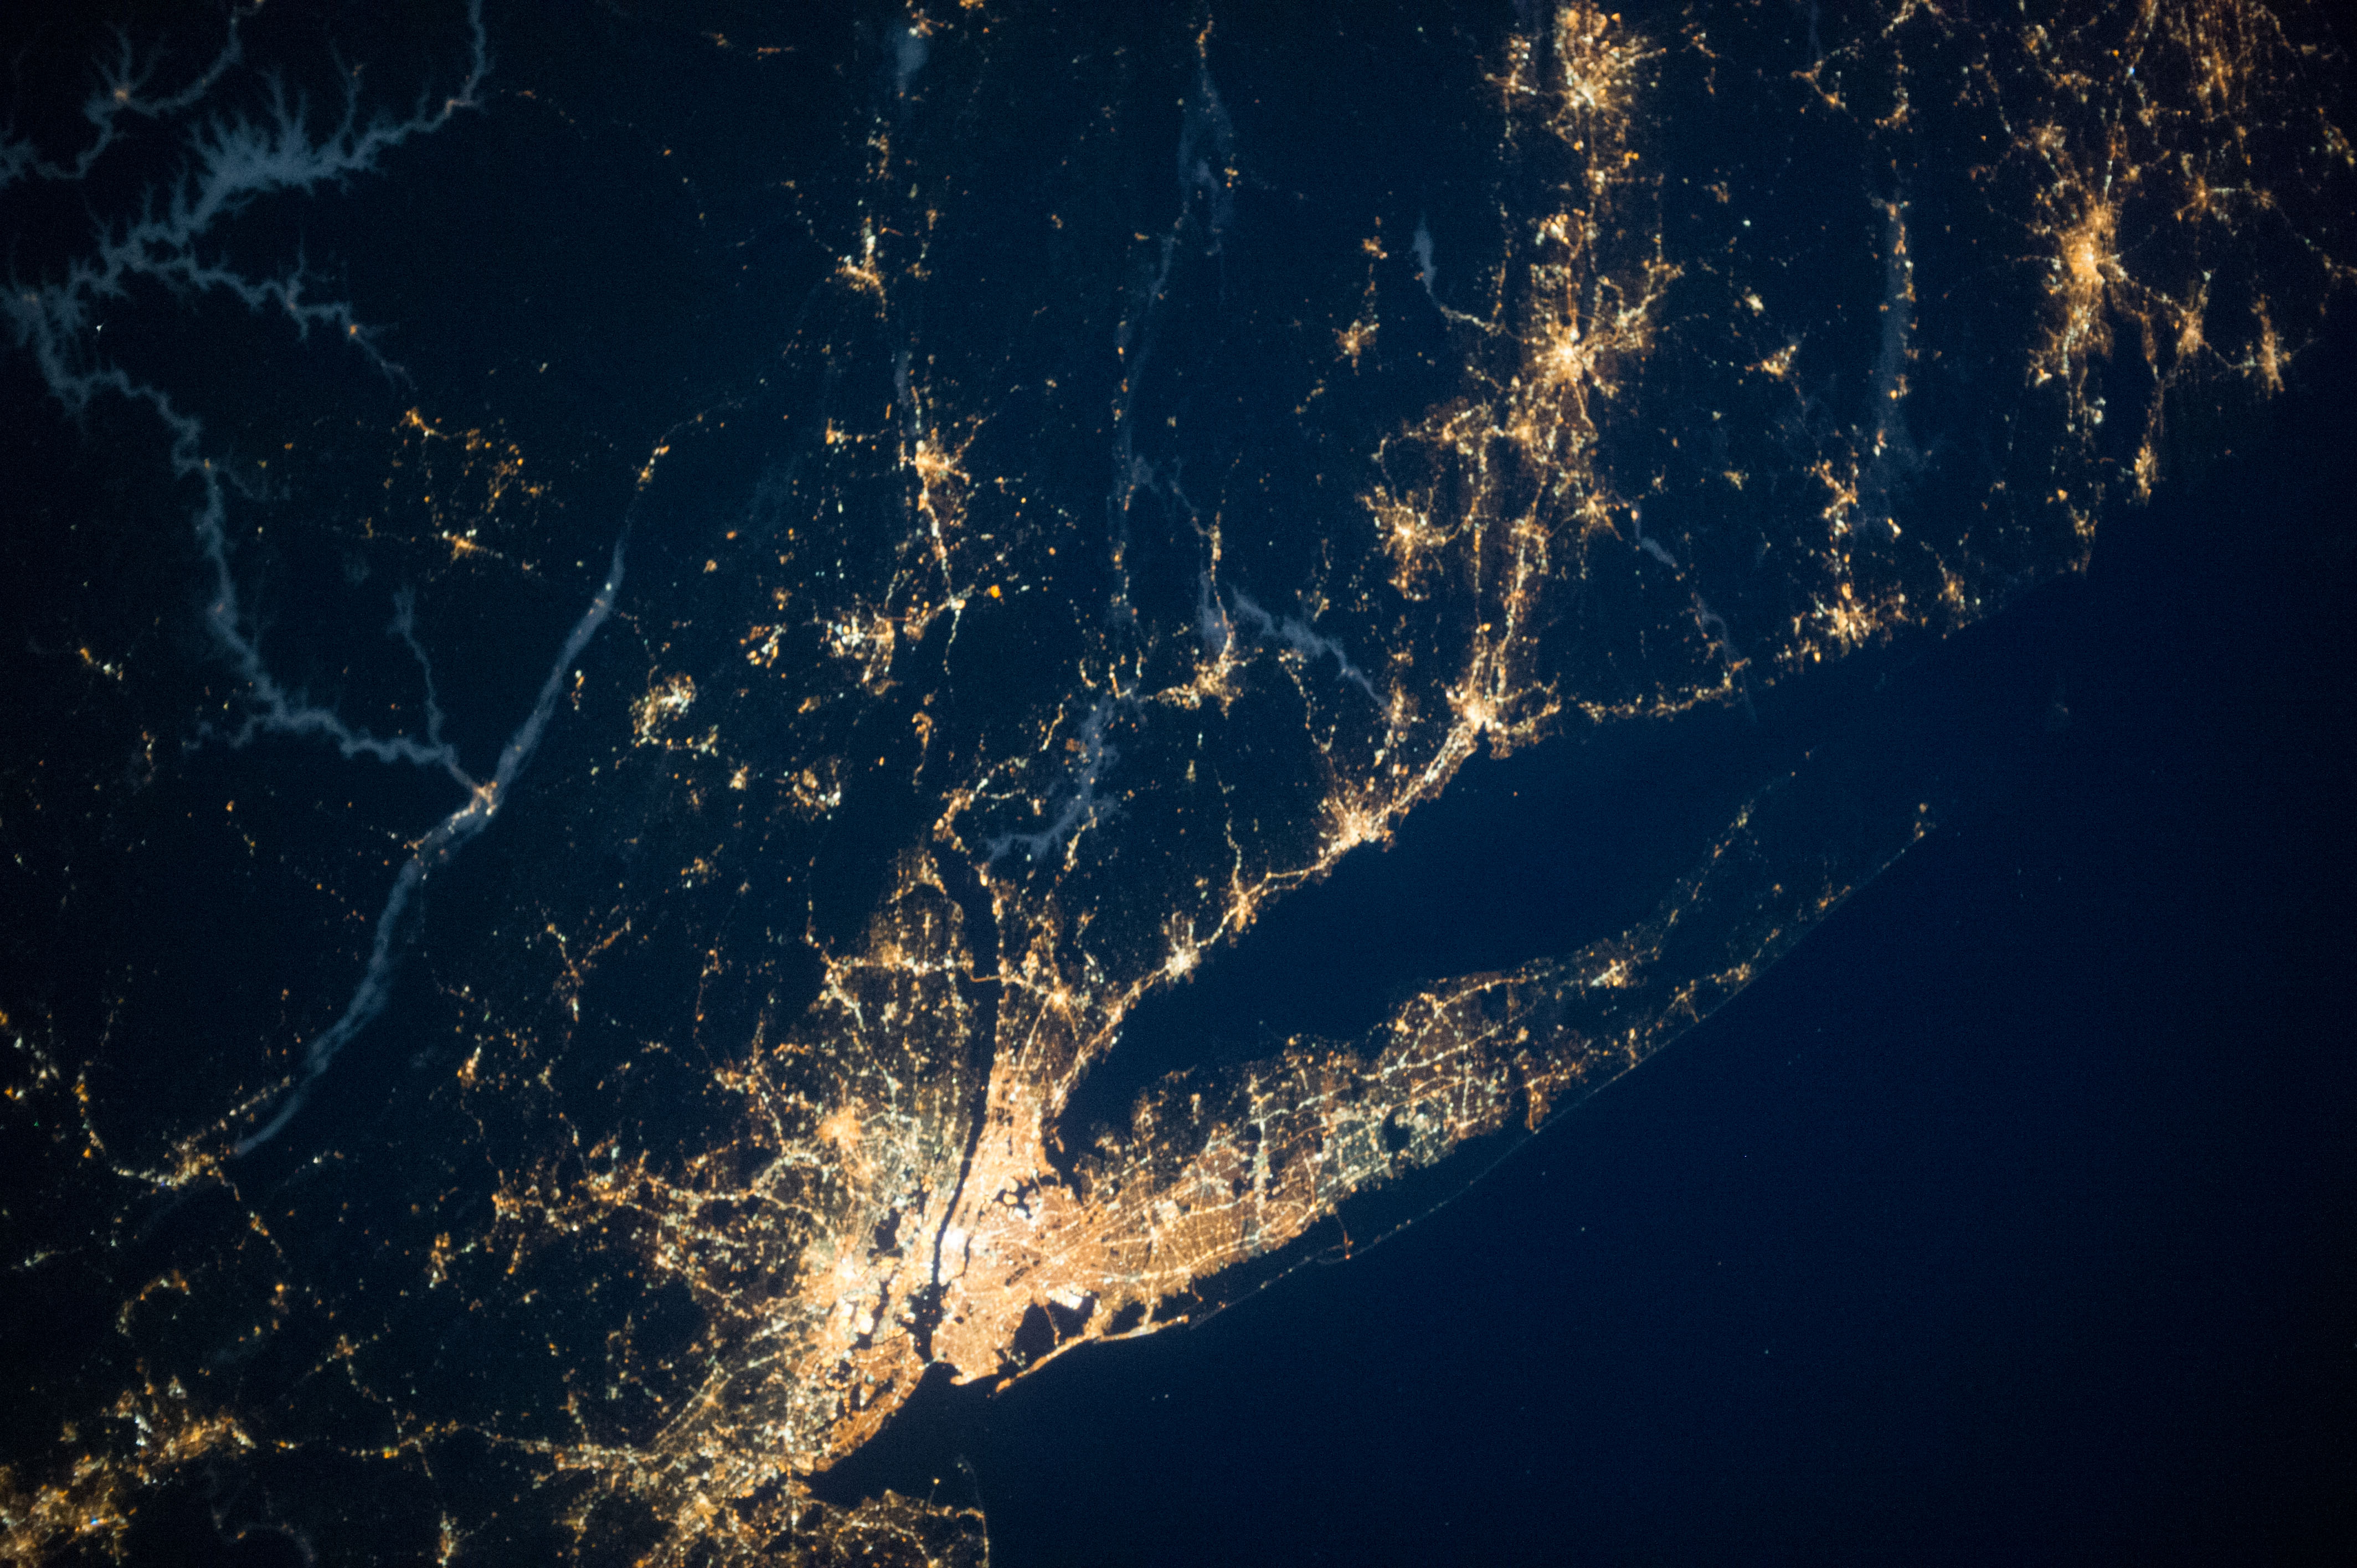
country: USA-CONNECTICUT
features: NEW YORK-LONG ISLAND-BRIDGEPORT-NEW HAVEN-HARTFORD AREAS AT NIGHT
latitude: 41.5
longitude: -73.5
